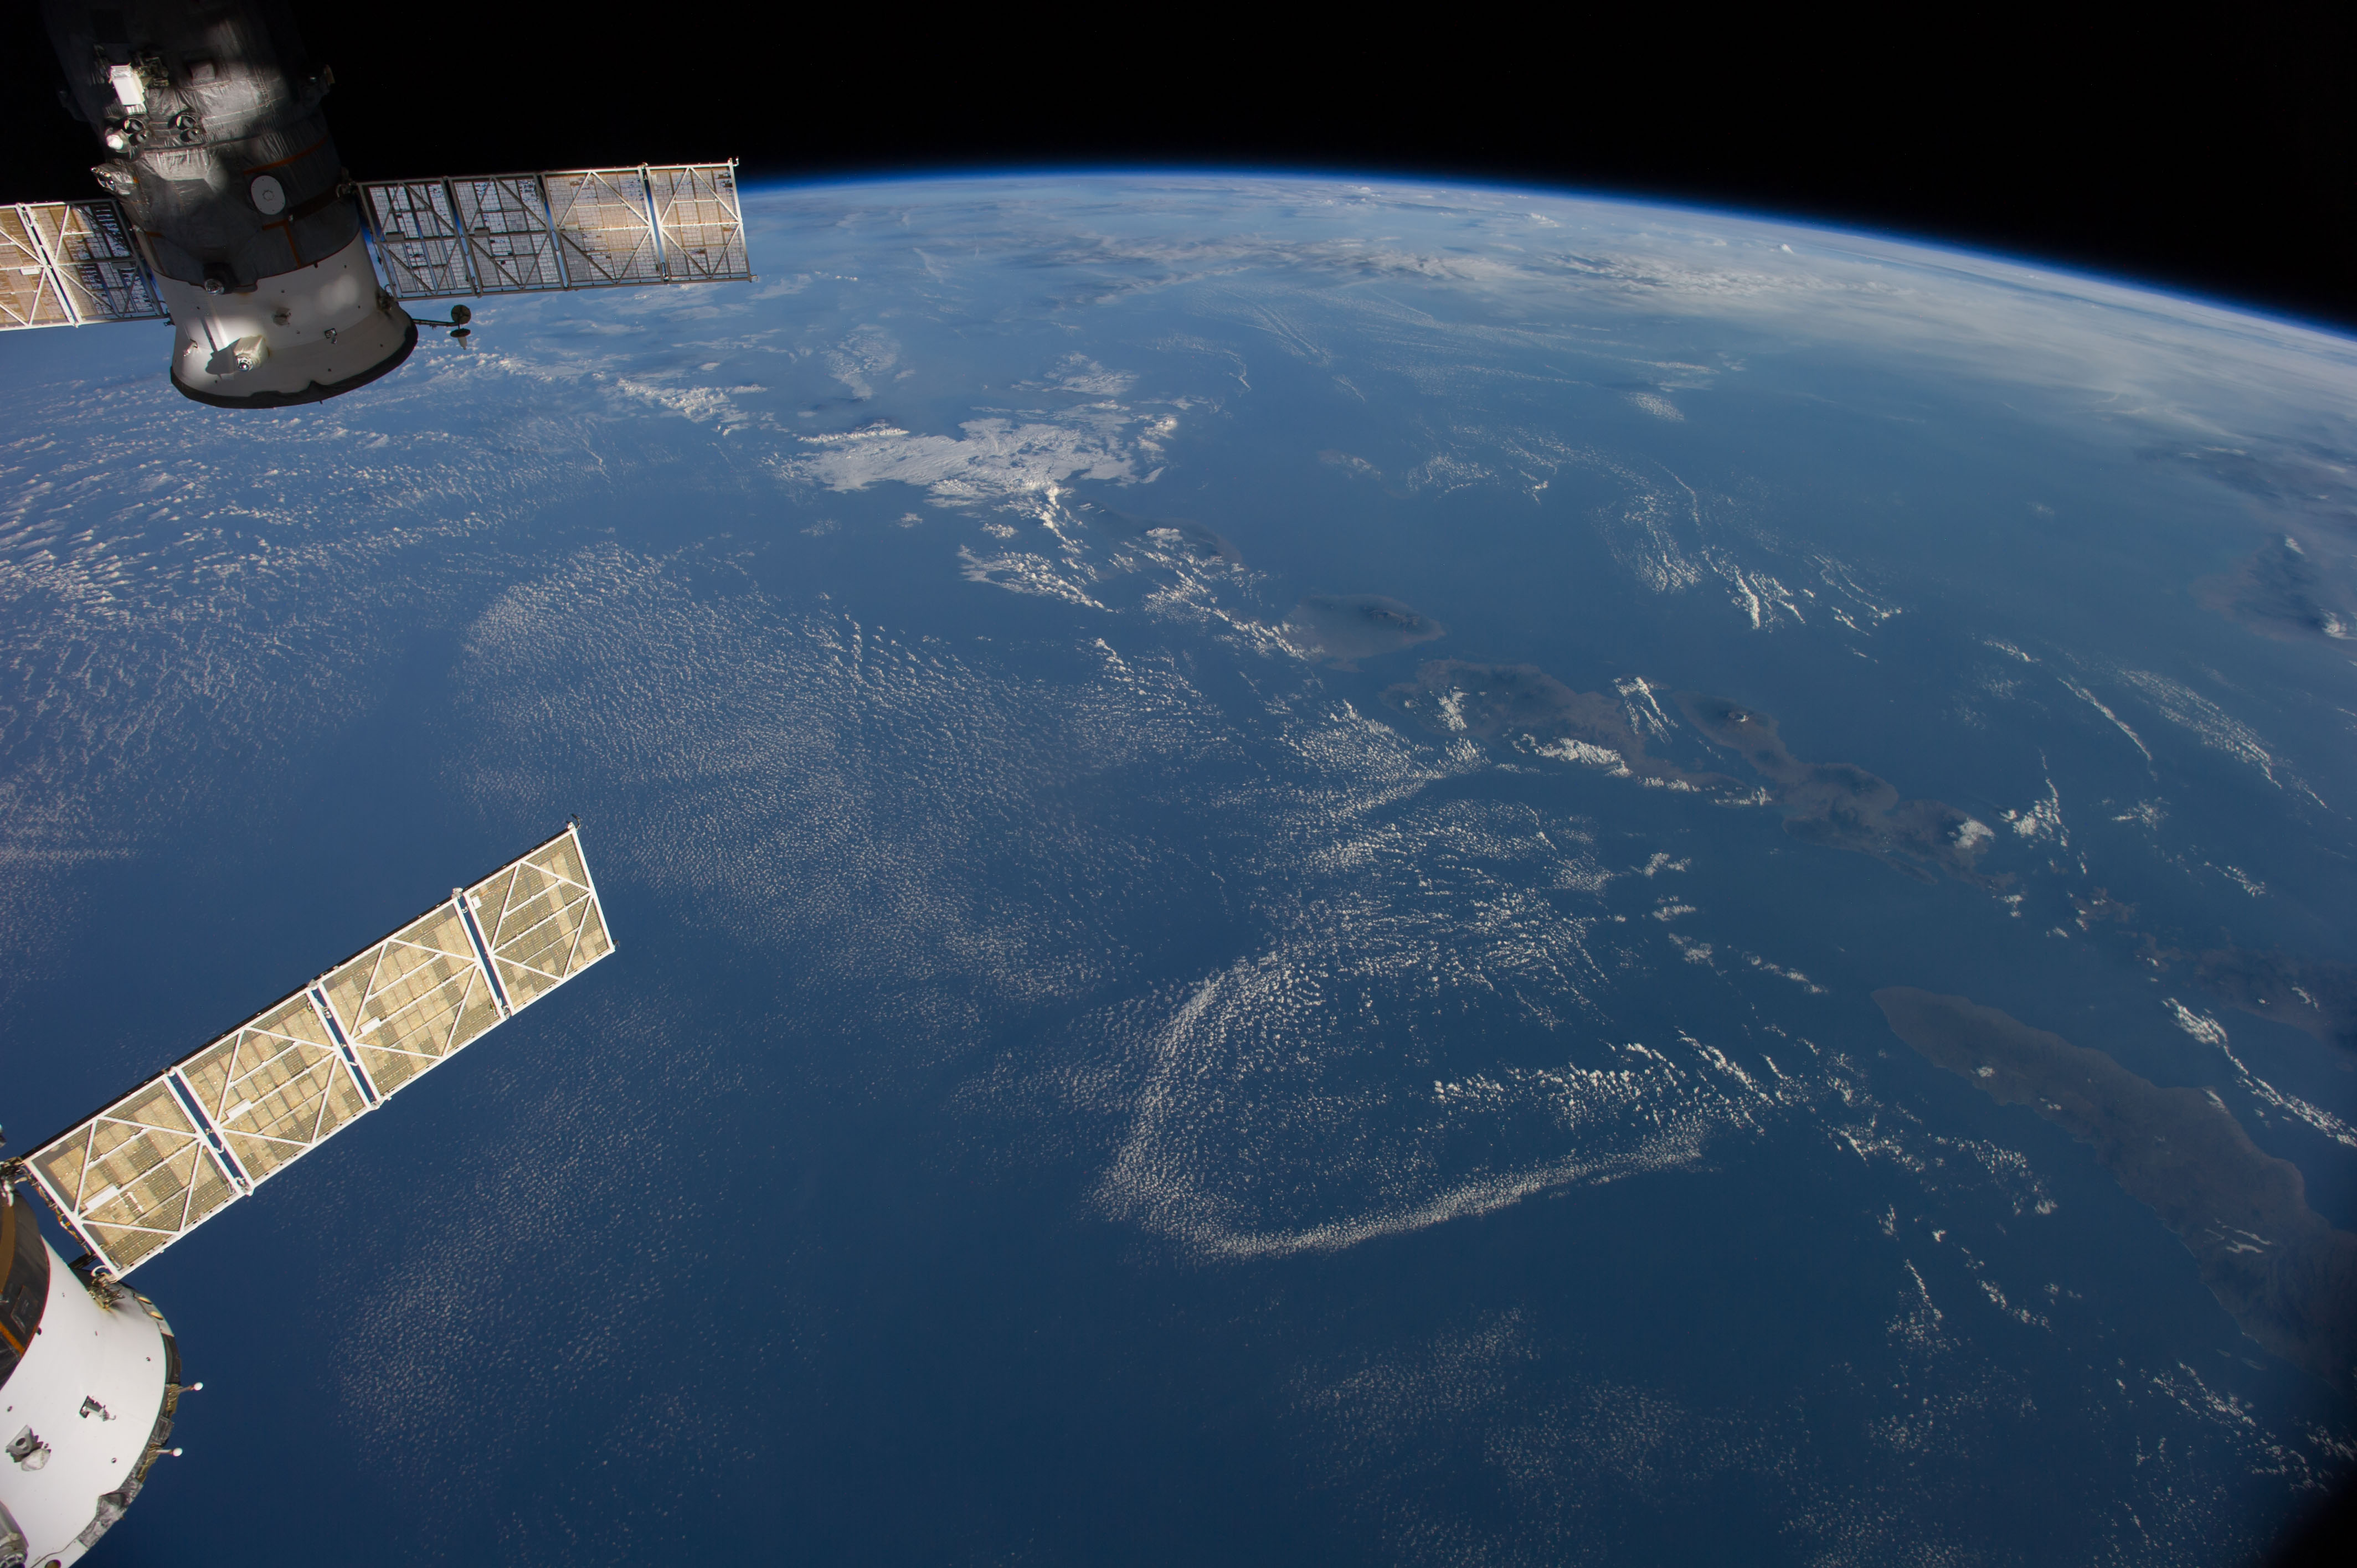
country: INDONESIA
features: BALI, W. NUSA TENGGARA, BALI S., JAVA S., MT. RINJANI, MT. TAMBORA, ATMOSPHERIC LIMB
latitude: -9.5
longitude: 116.0
